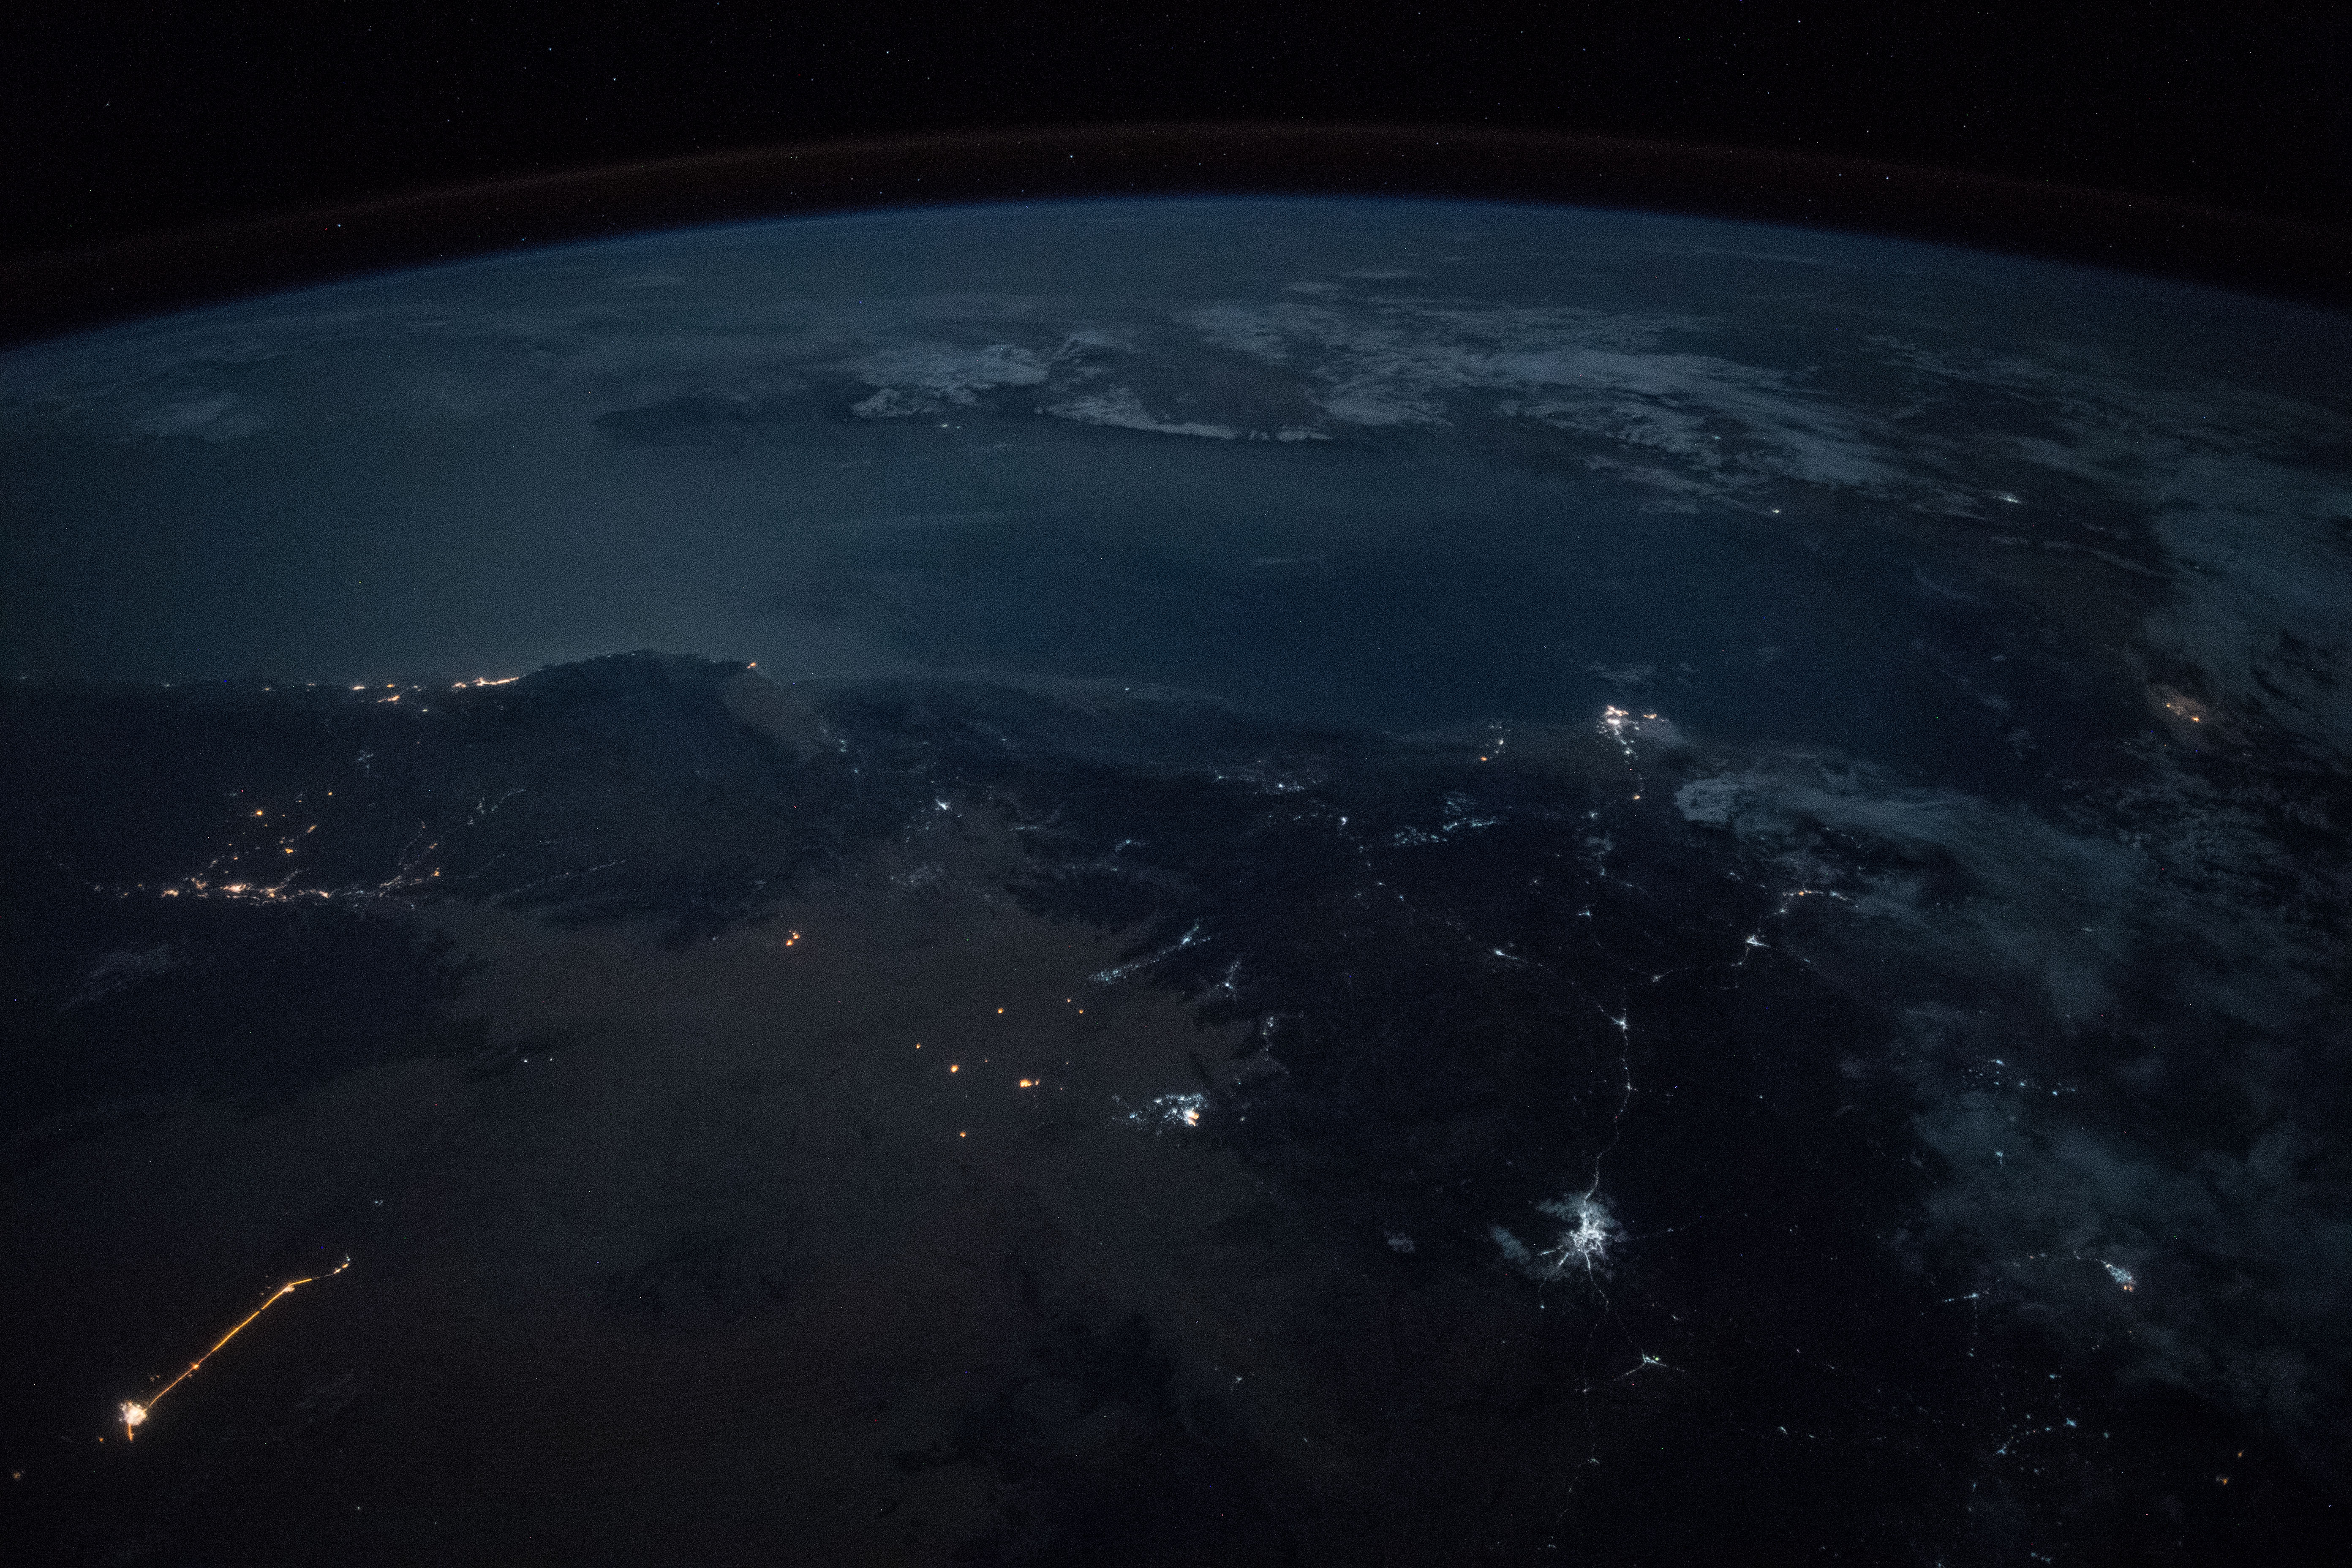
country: YEMEN
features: GULF OF ADEN, SANA'A CITY, TAIZZ CITY, AL HABILAYN CITY, ARABIAN SEA, HADHRAMAUT MOUNTAINS, NIGHT, EARTH LIMB
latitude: 13.7
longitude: 46.2
